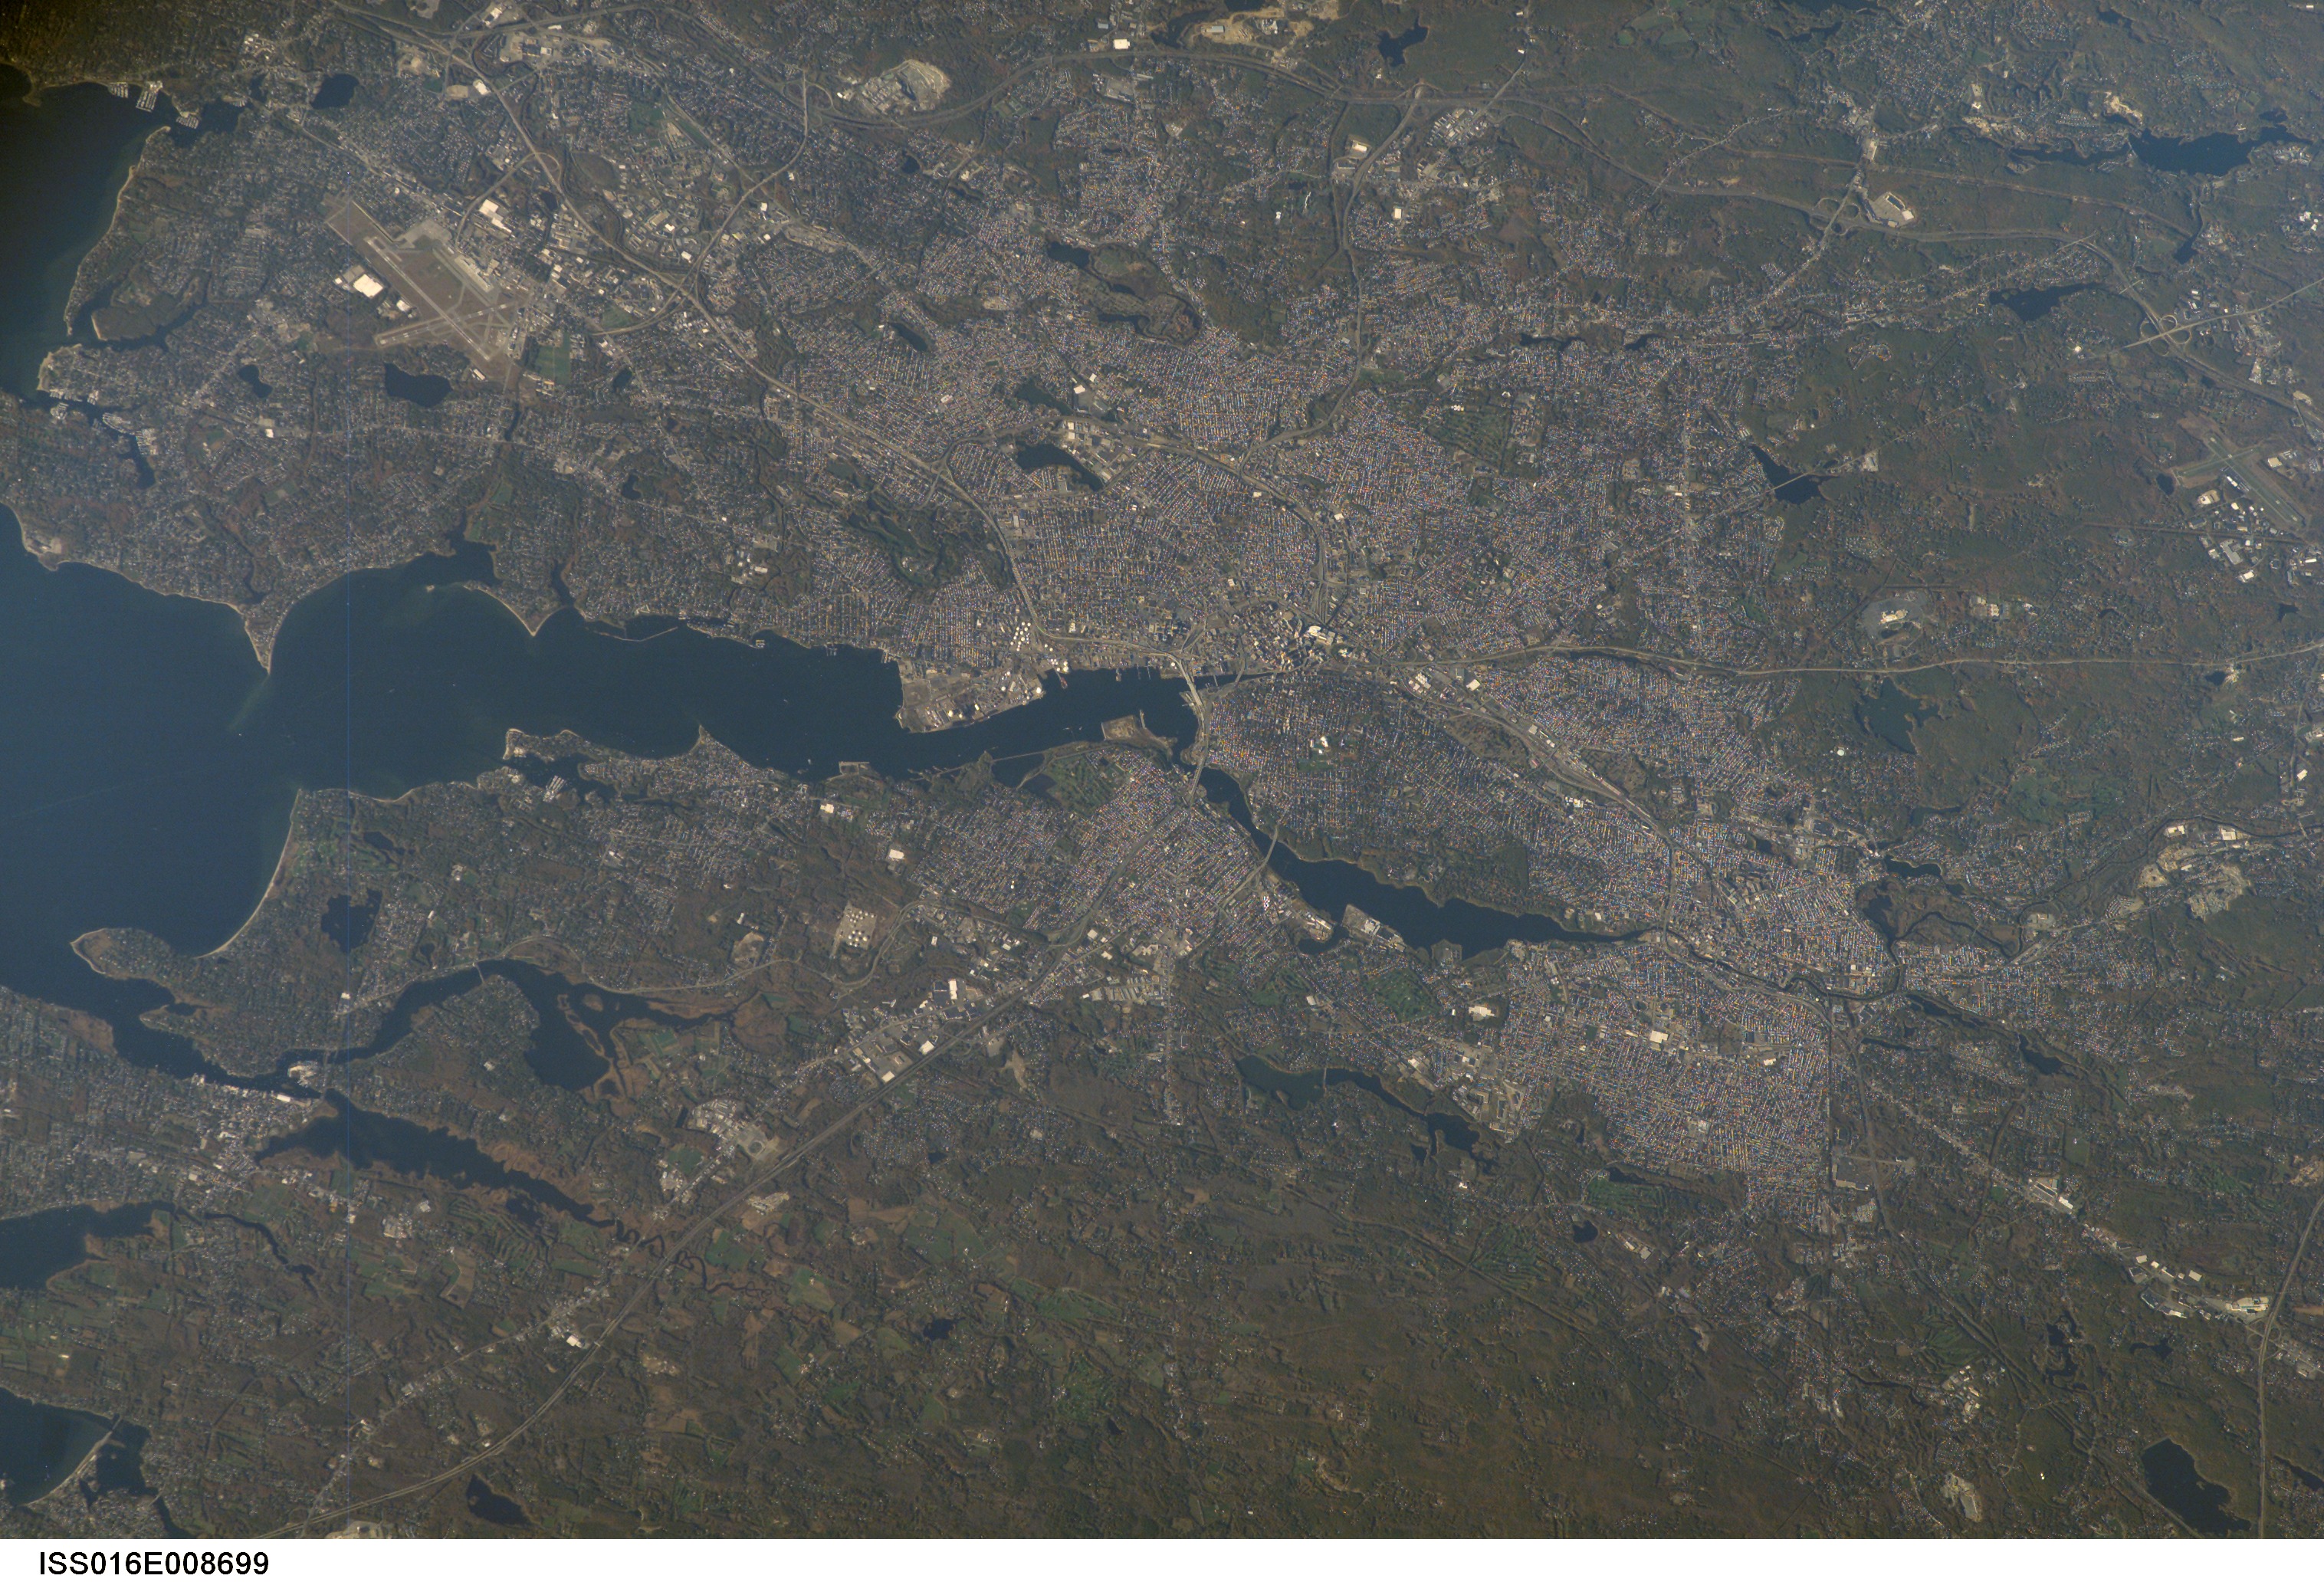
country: USA-RHODE ISLAND
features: PROVIDENCE, HARBOR, AIRPORT
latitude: 41.8
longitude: -71.4
